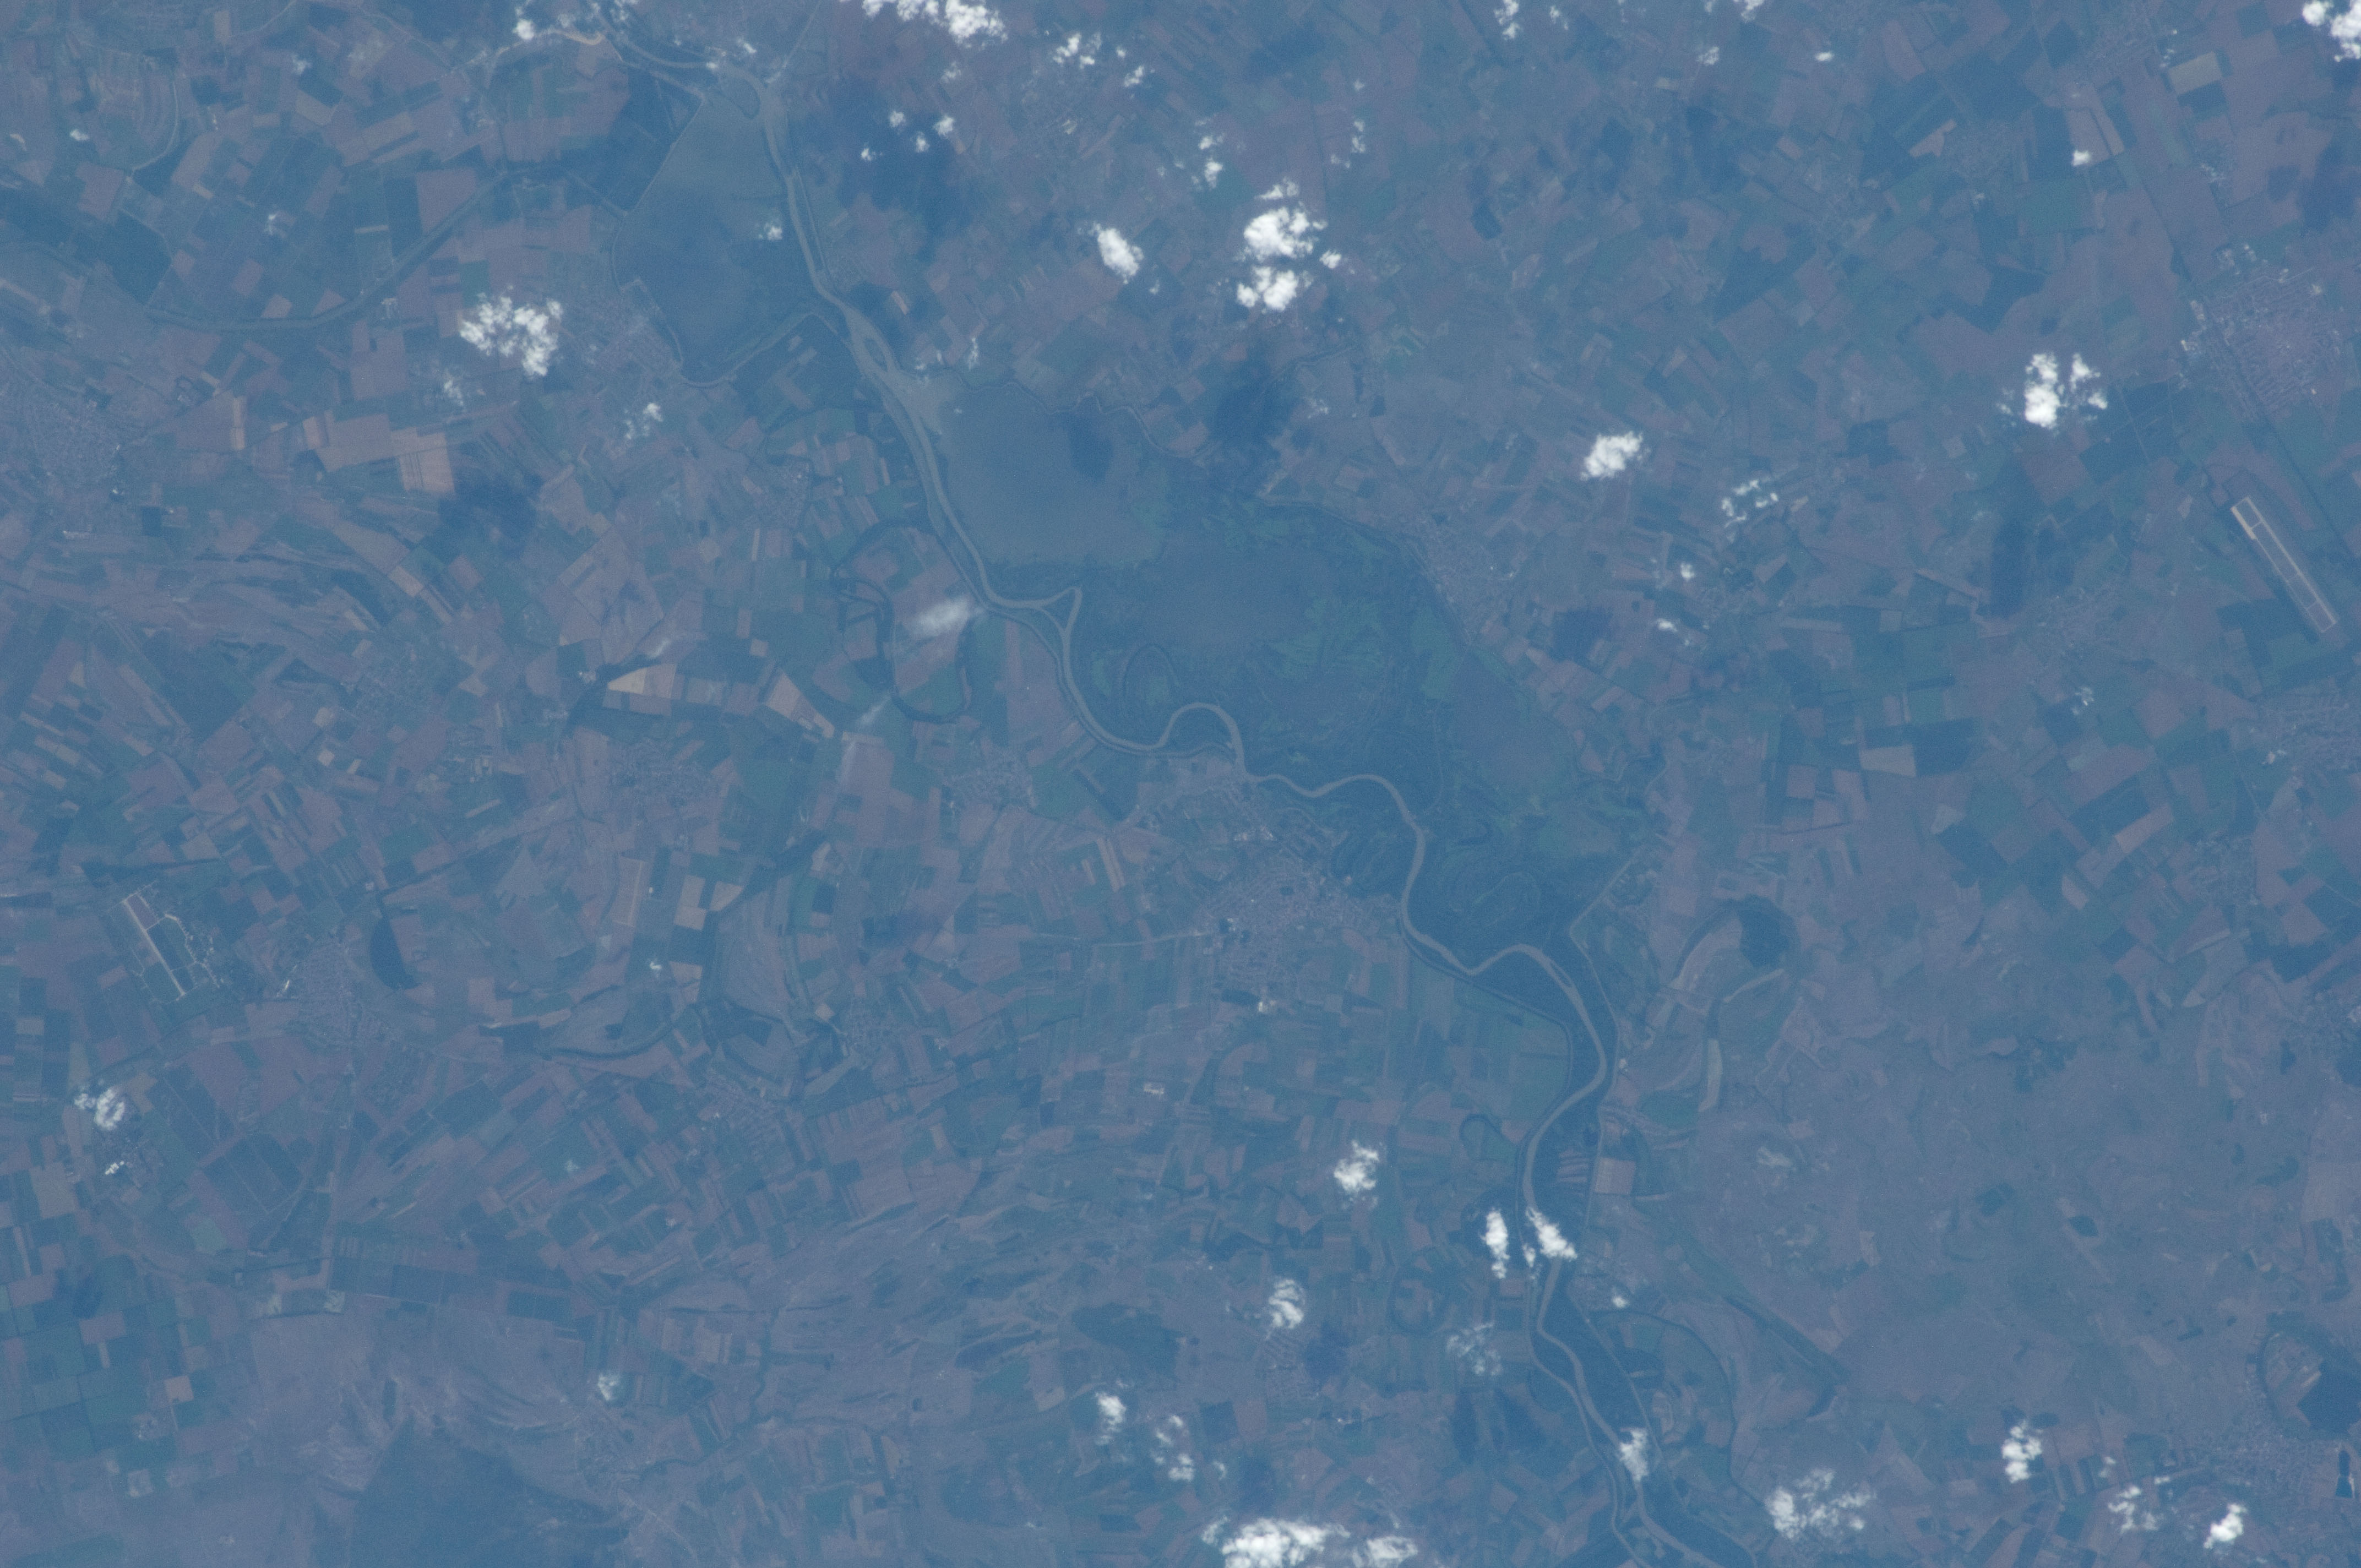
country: HUNGARY
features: TISZA R., AGR., KUNHEGYES, AIRPORTS, SZENTISTVAN
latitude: 47.5
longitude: 20.5
